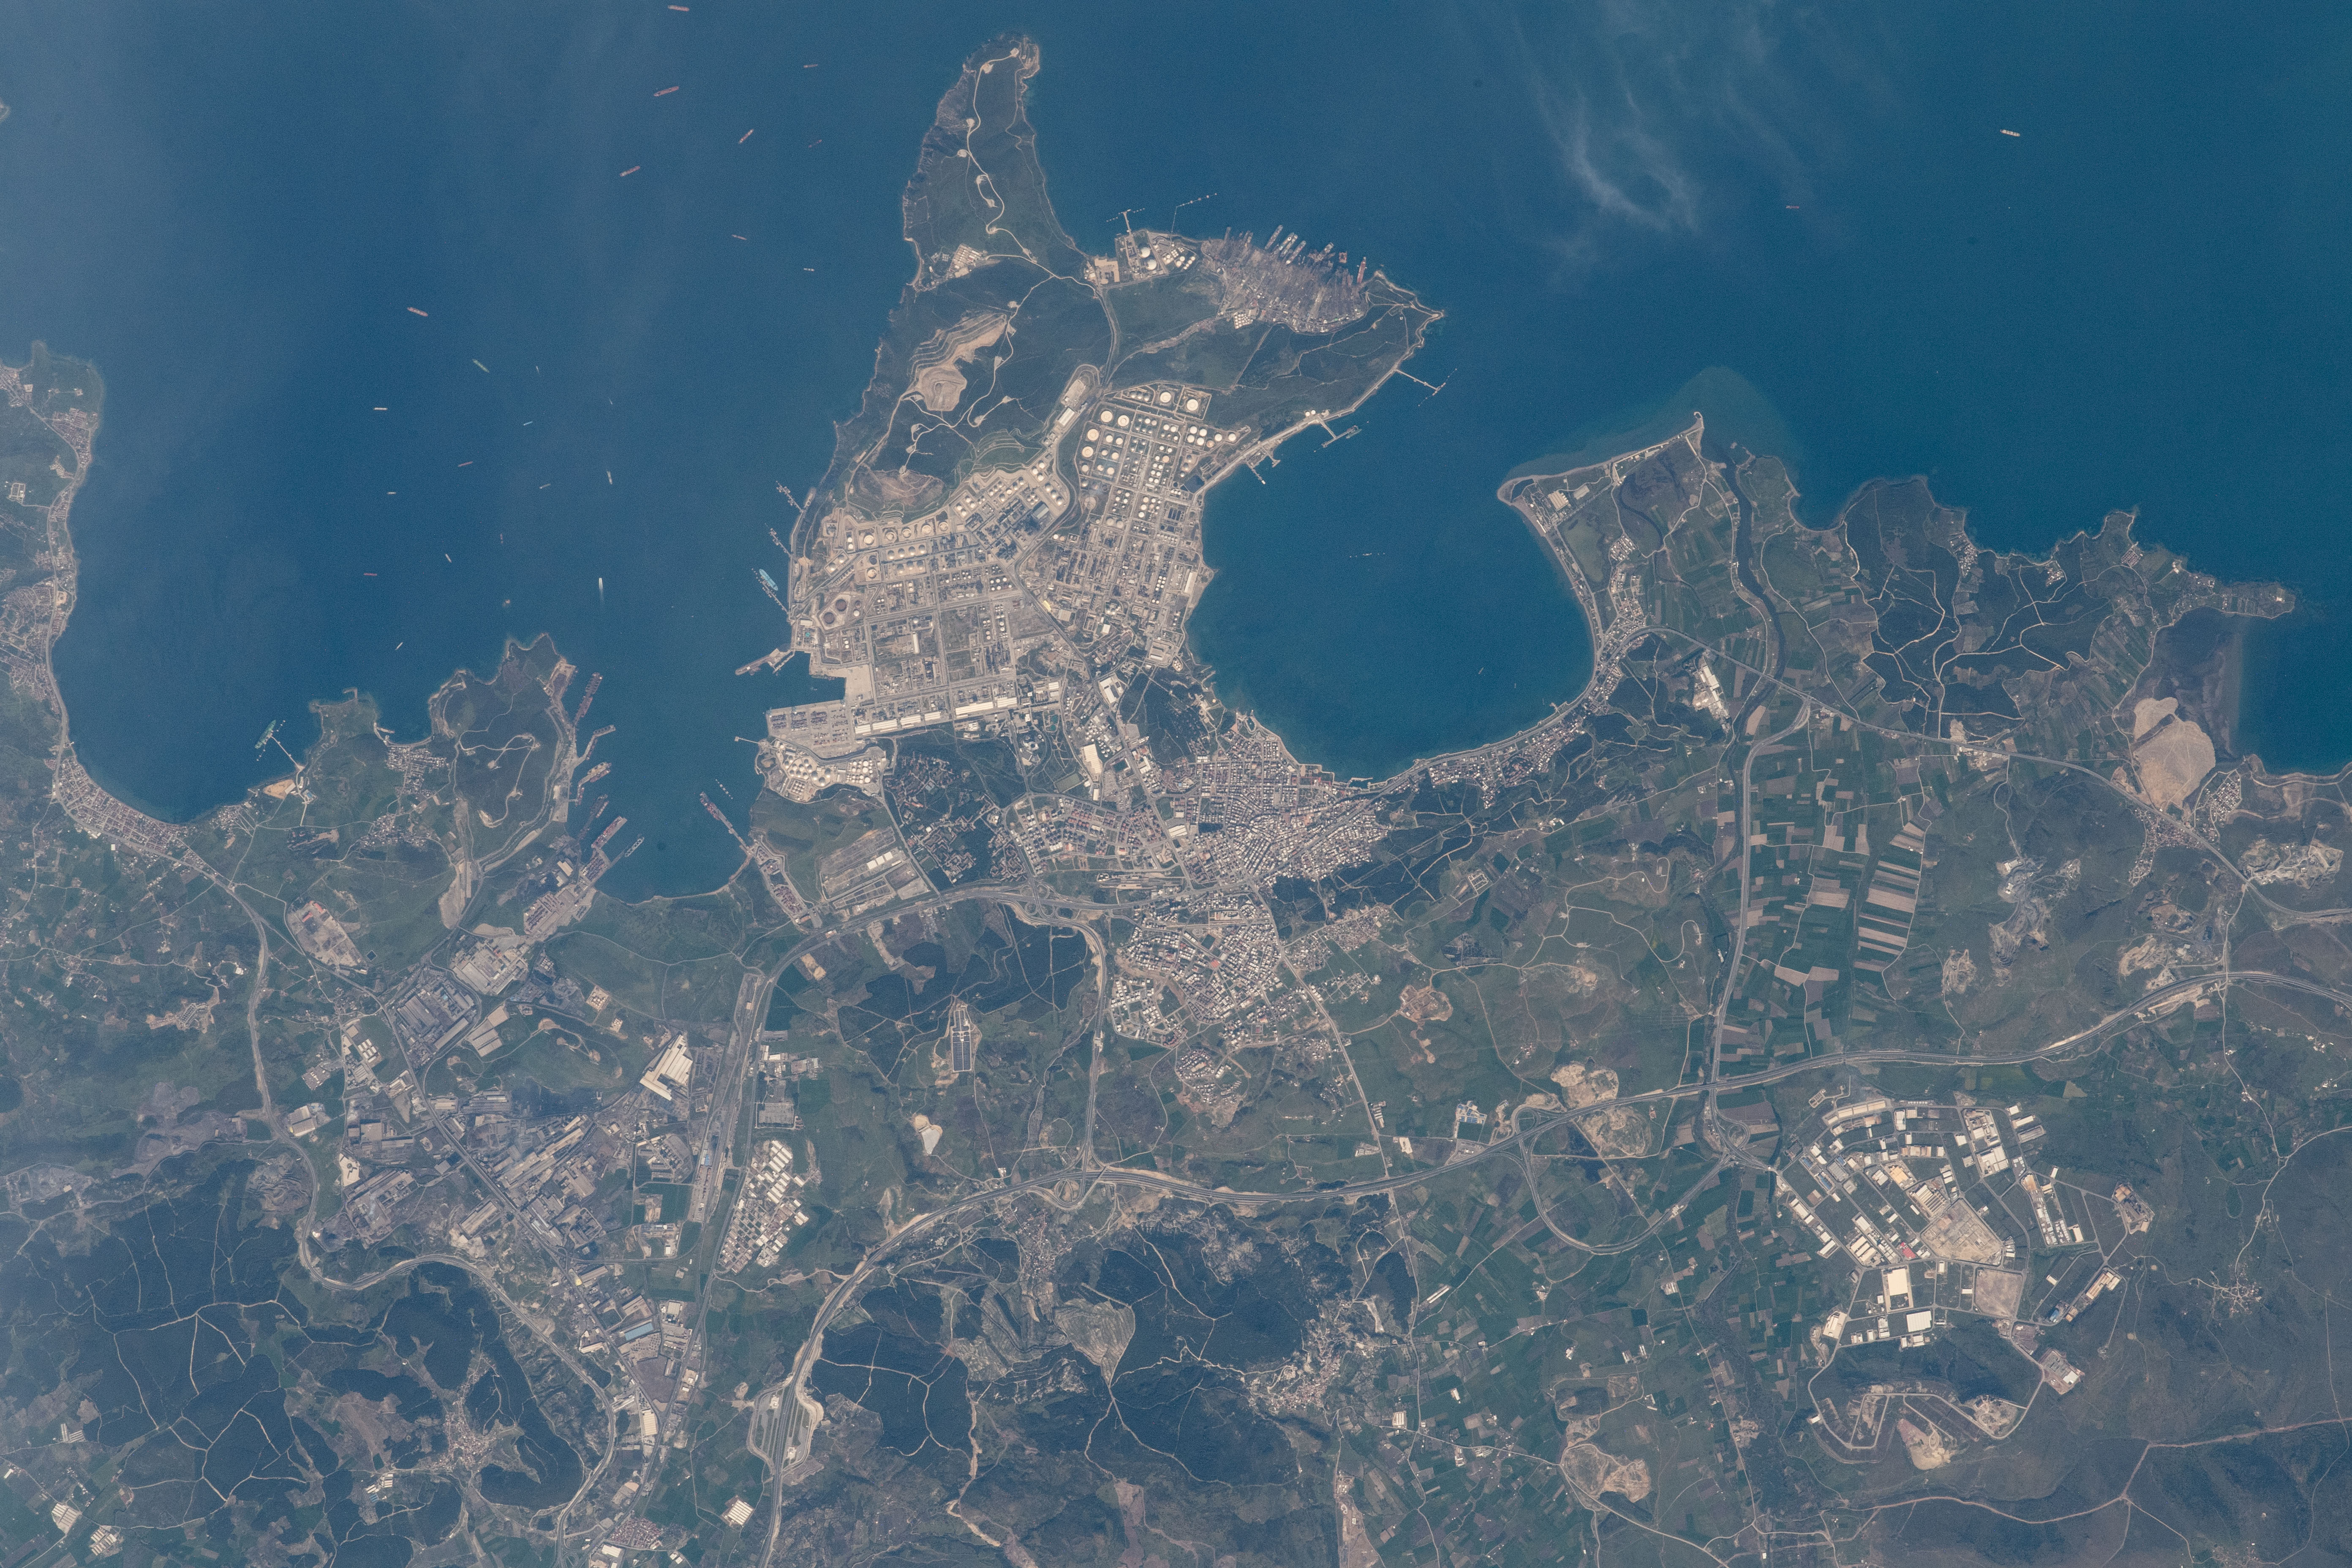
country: TURKEY
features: GENCELLI SAHIL, AGAPARK PLAJ
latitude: 38.8
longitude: 26.9
